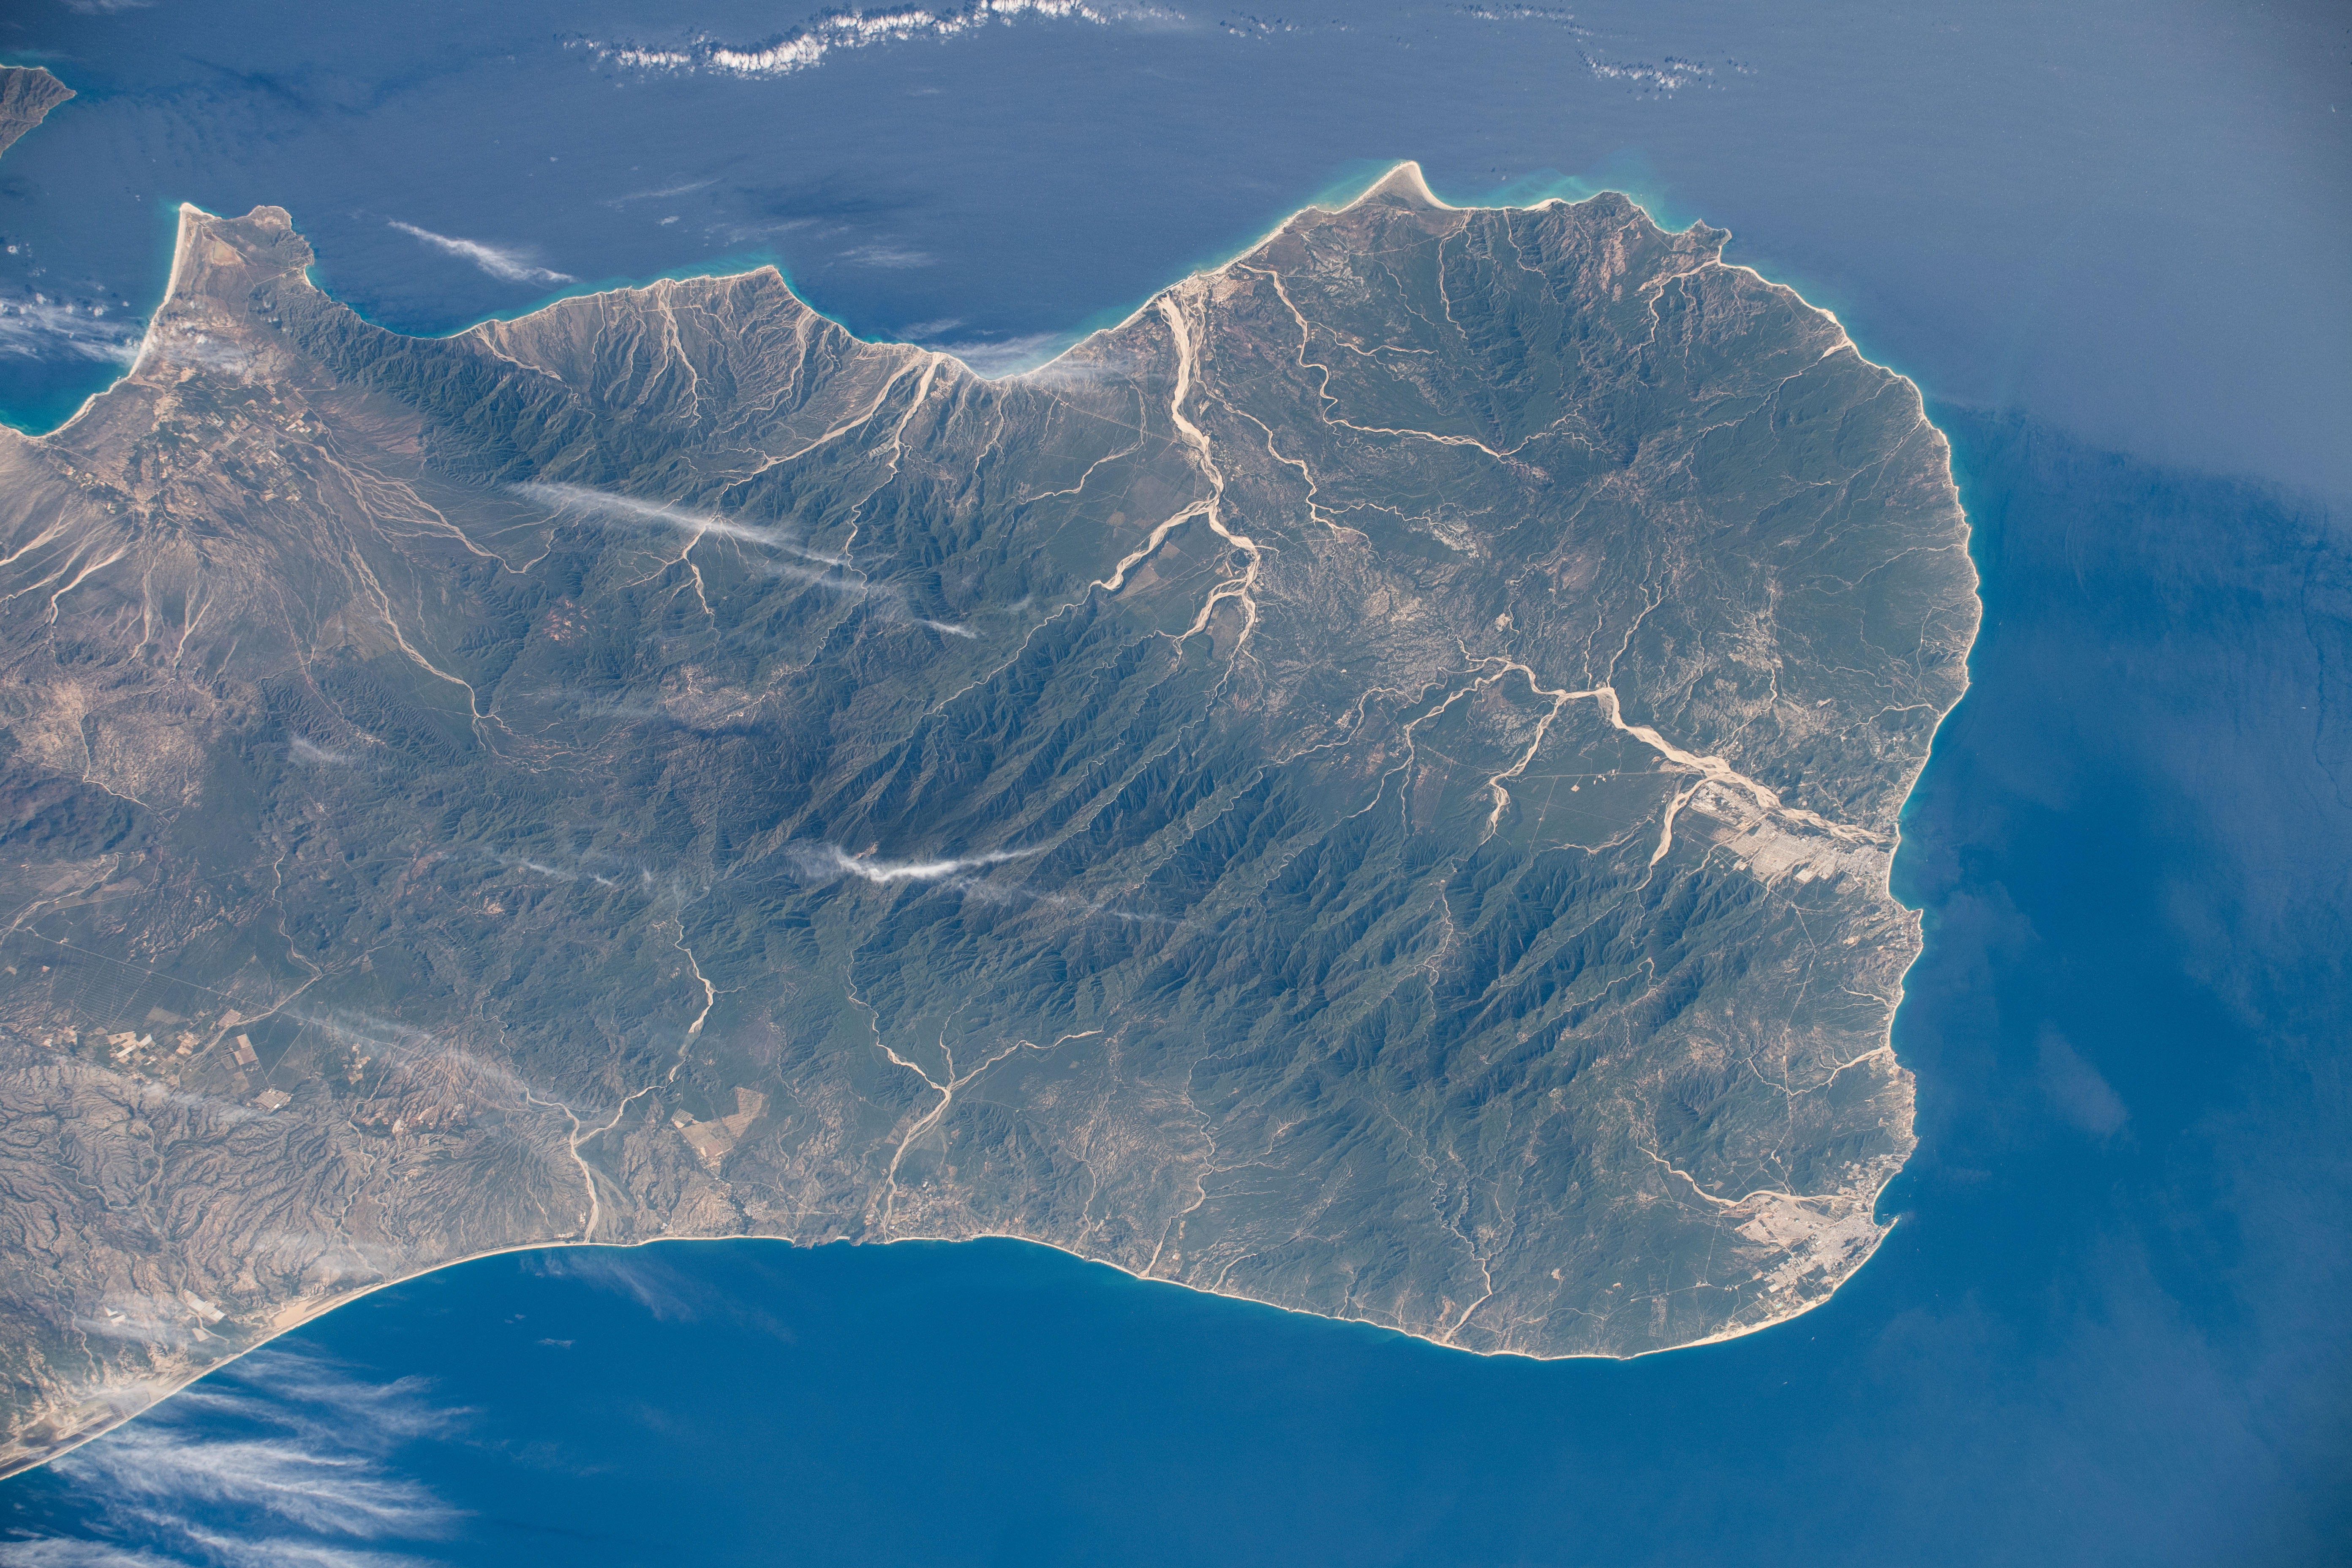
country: MEXICO
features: SIERRA DE LA LAGUNA,BAJA CALIFORNIA SUR,MEXICO
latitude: 23.4
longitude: -109.8
